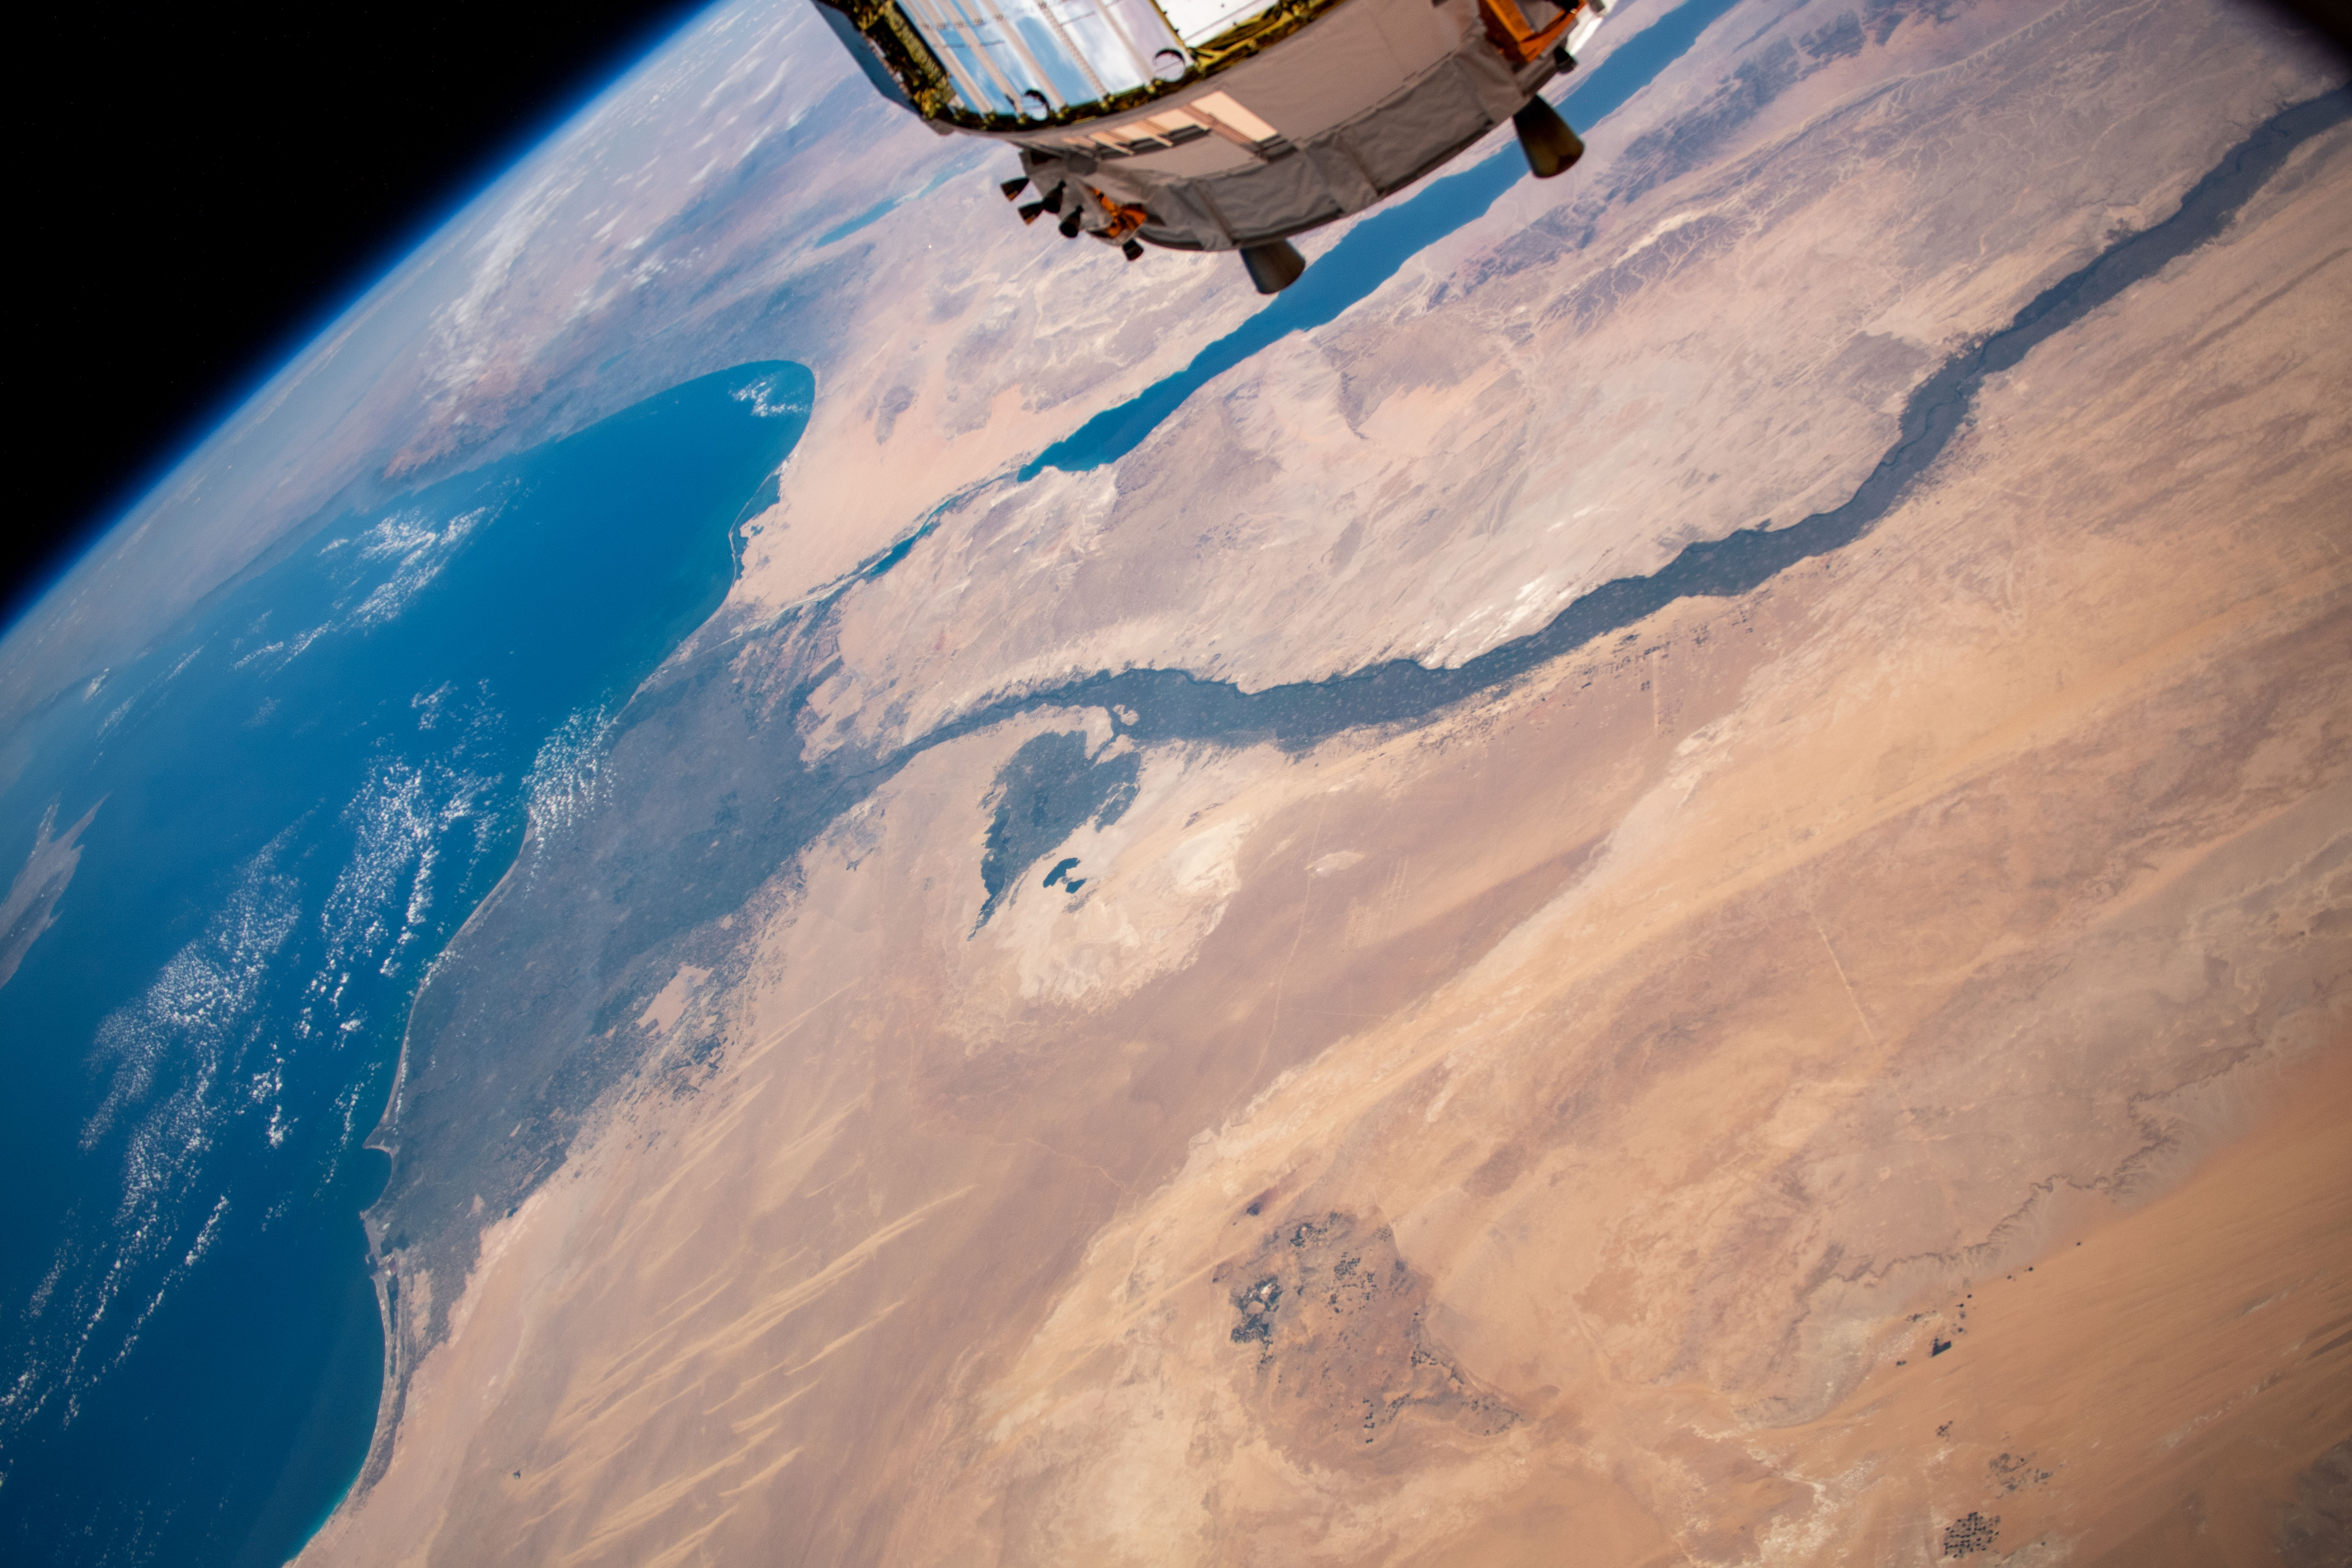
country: EGYPT
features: NILE DELTA, FAIYUM, MENIA, GULF OF SUEZ, MEDITERRANEAN SEA
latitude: 29.0
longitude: 30.5
